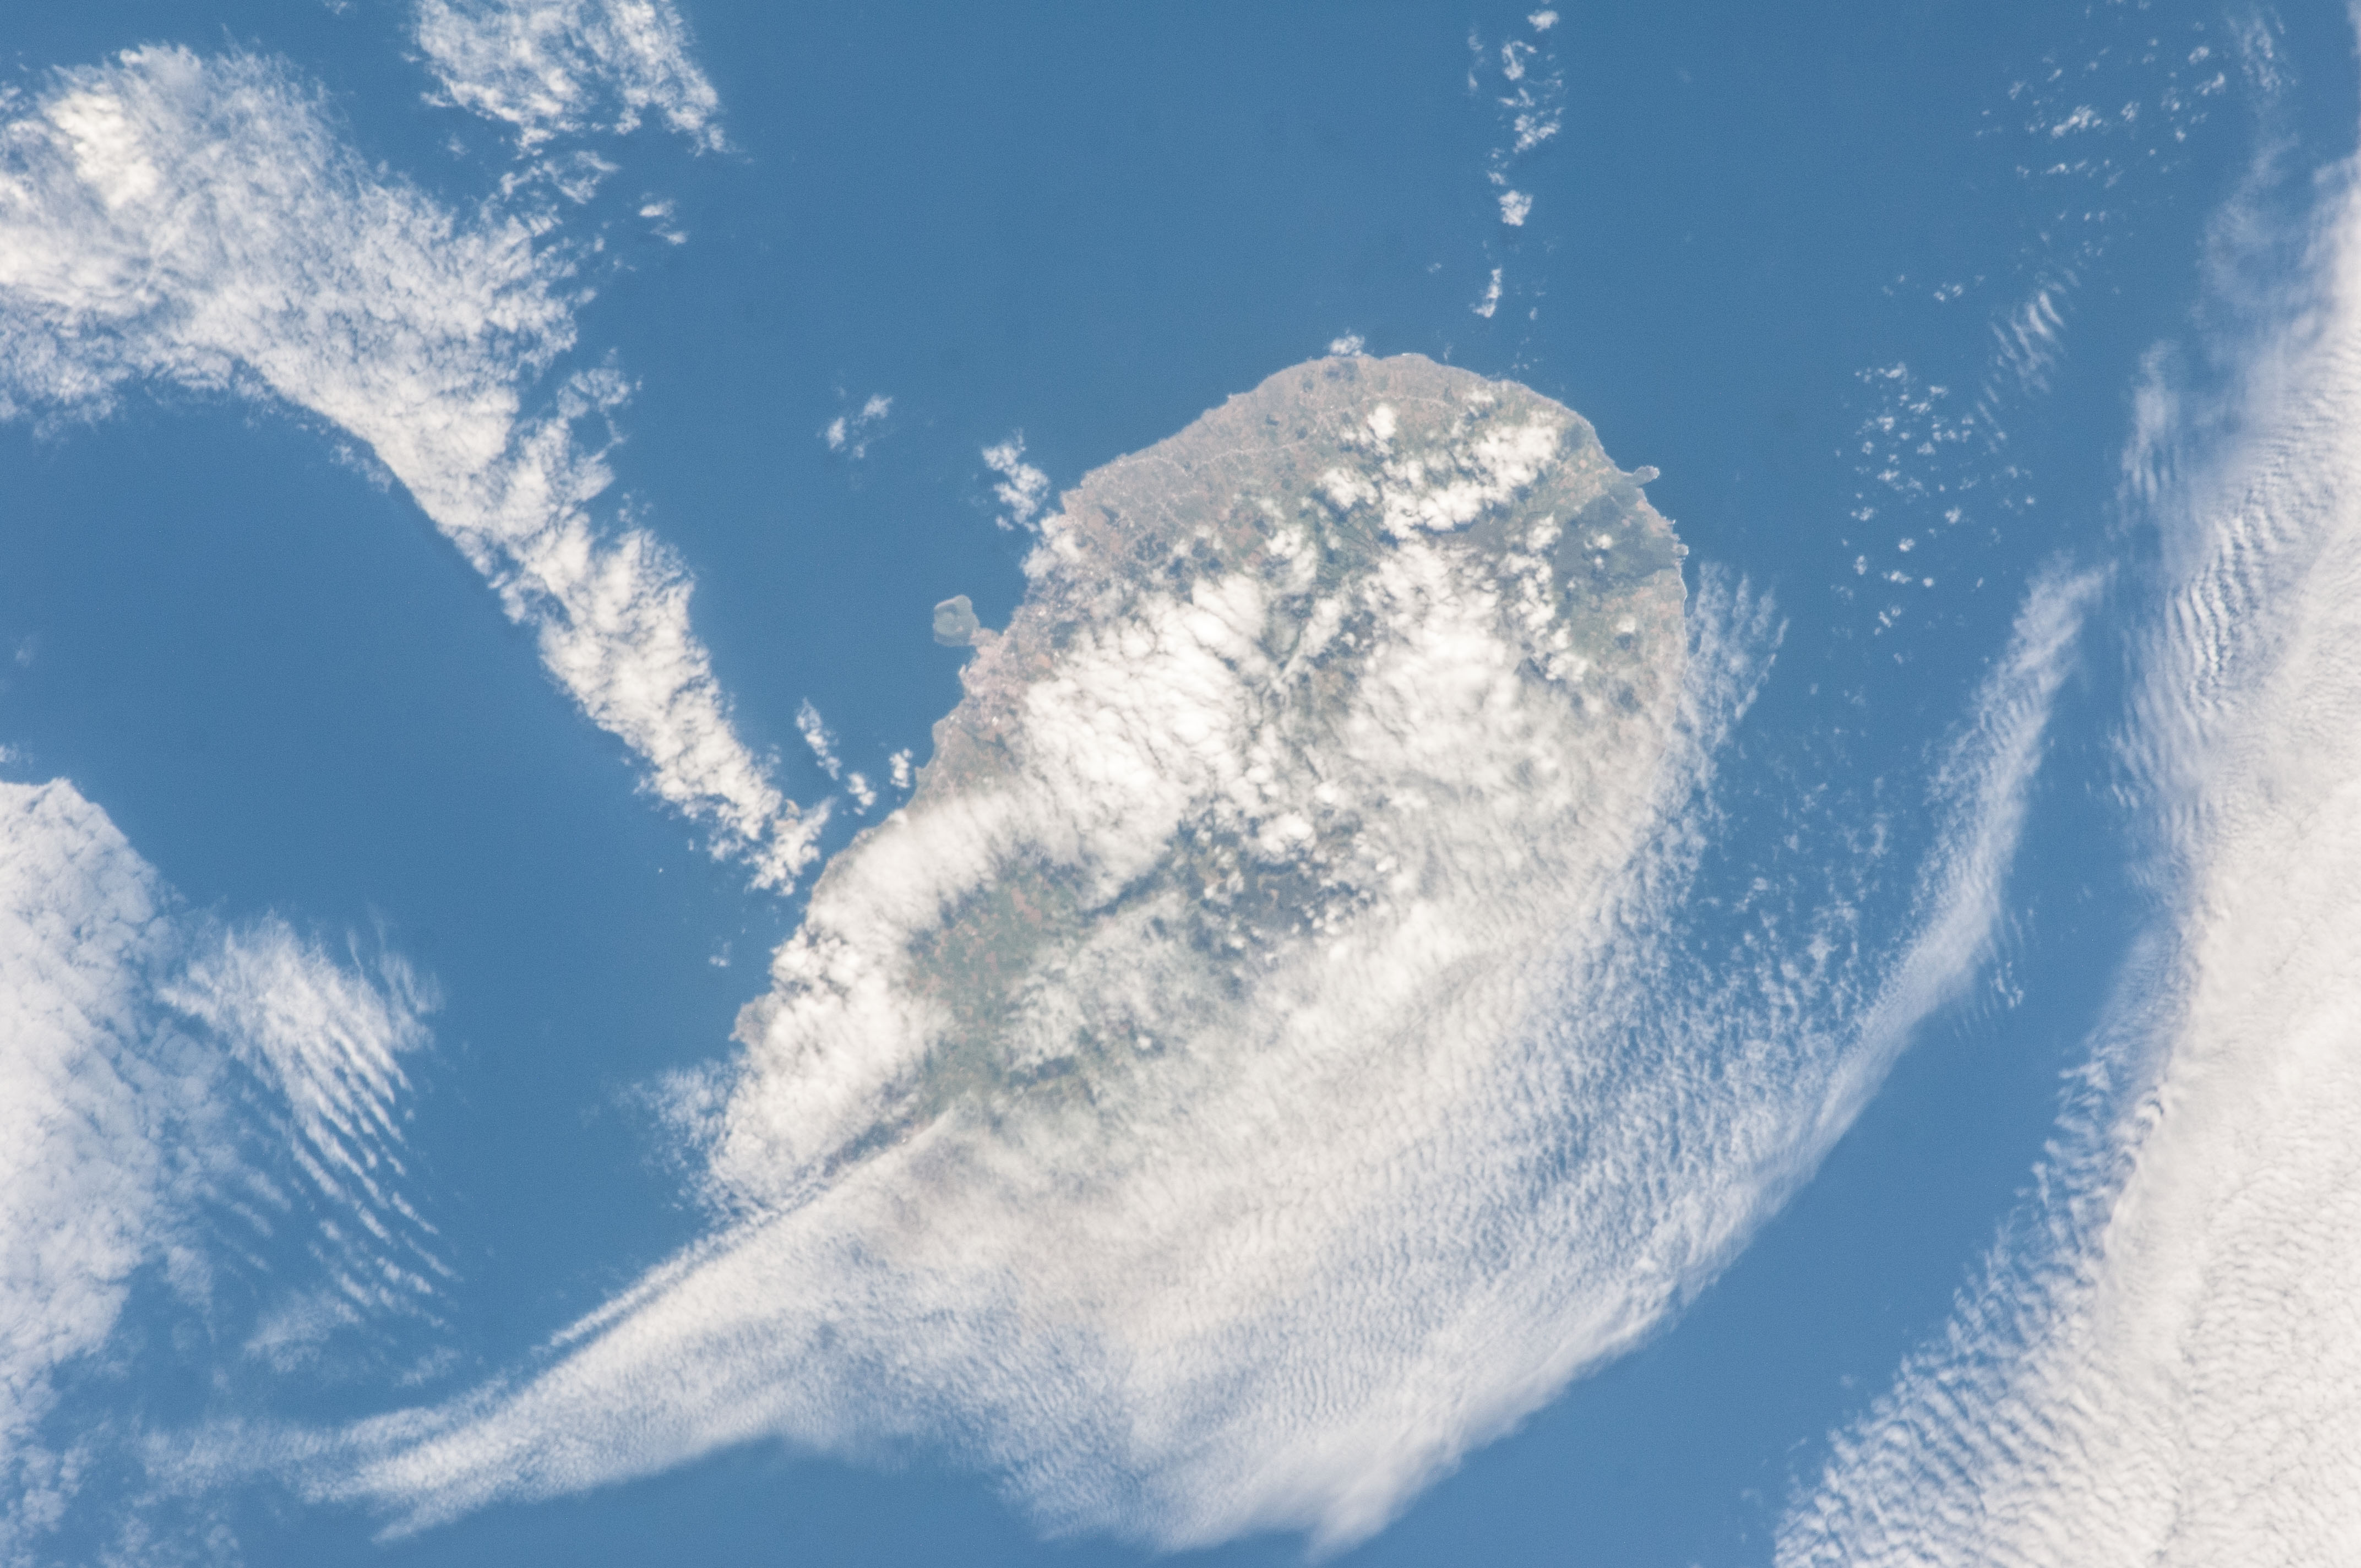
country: AZORES
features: TERCEIRA I., ANGRA DO HEROISMO
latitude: 38.7
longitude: -27.2
